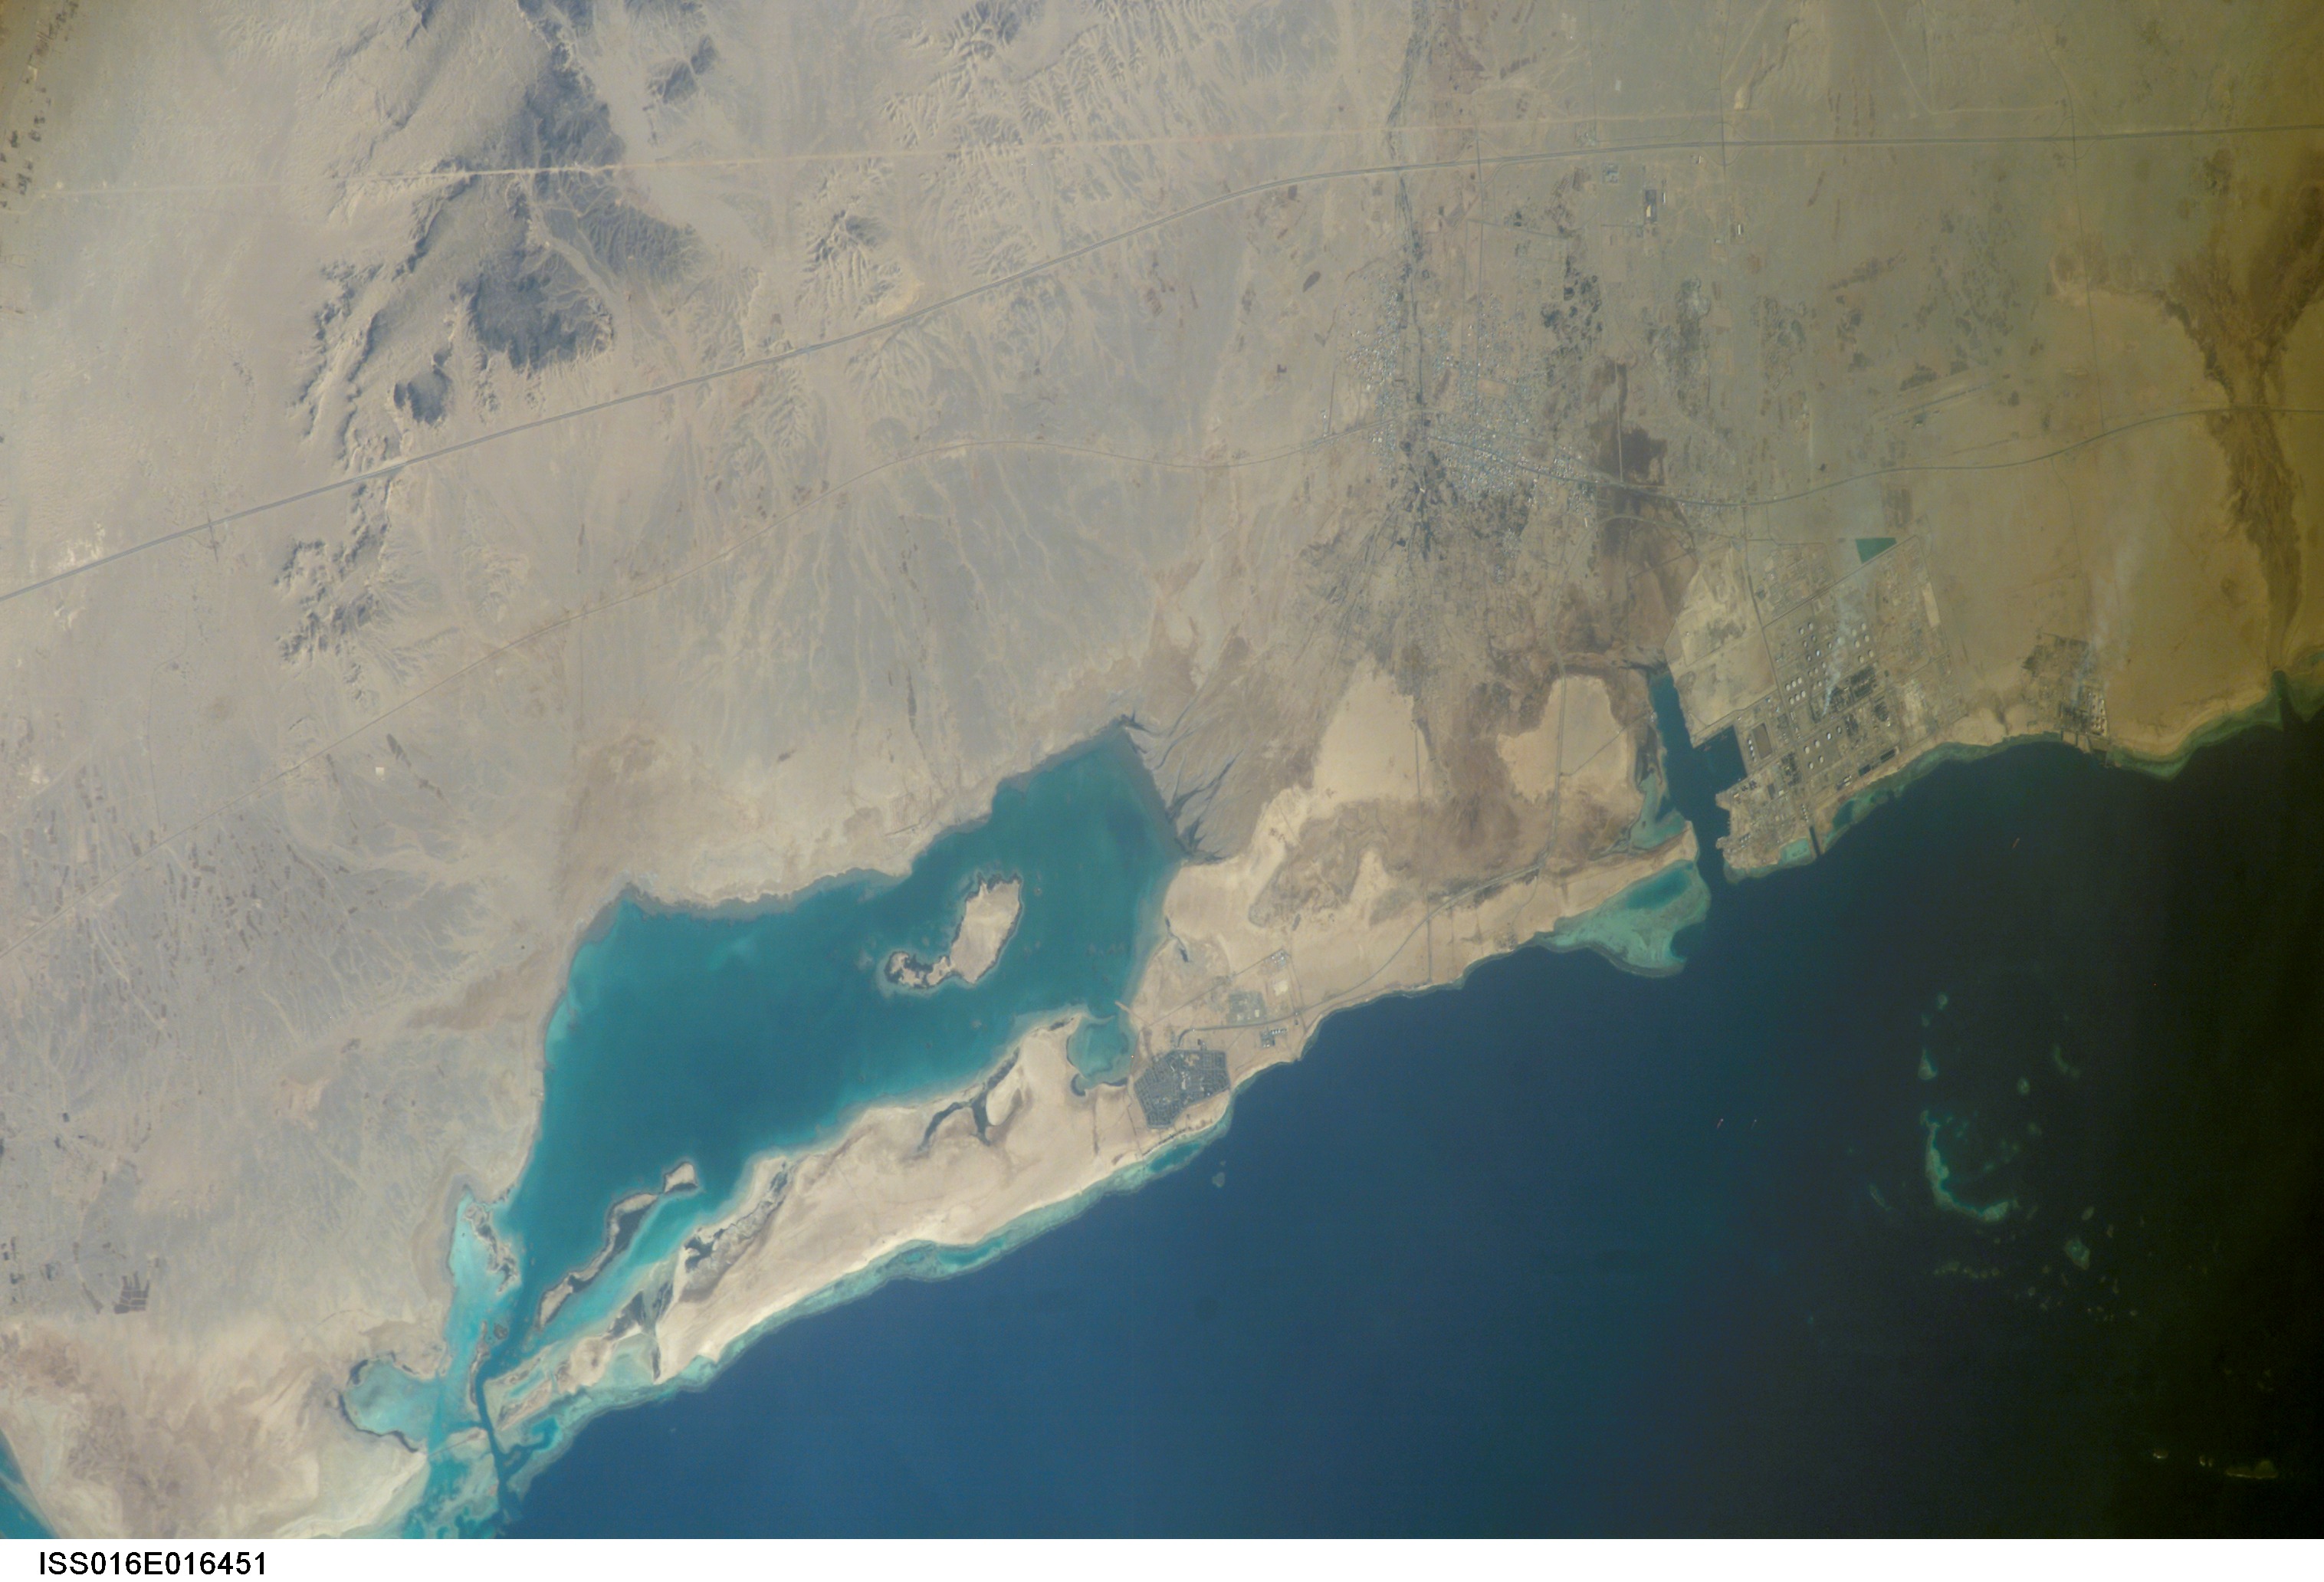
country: SAUDI ARABIA
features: RABIGH, CORAL REEFS, RED SEA
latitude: 22.9
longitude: 39.0
